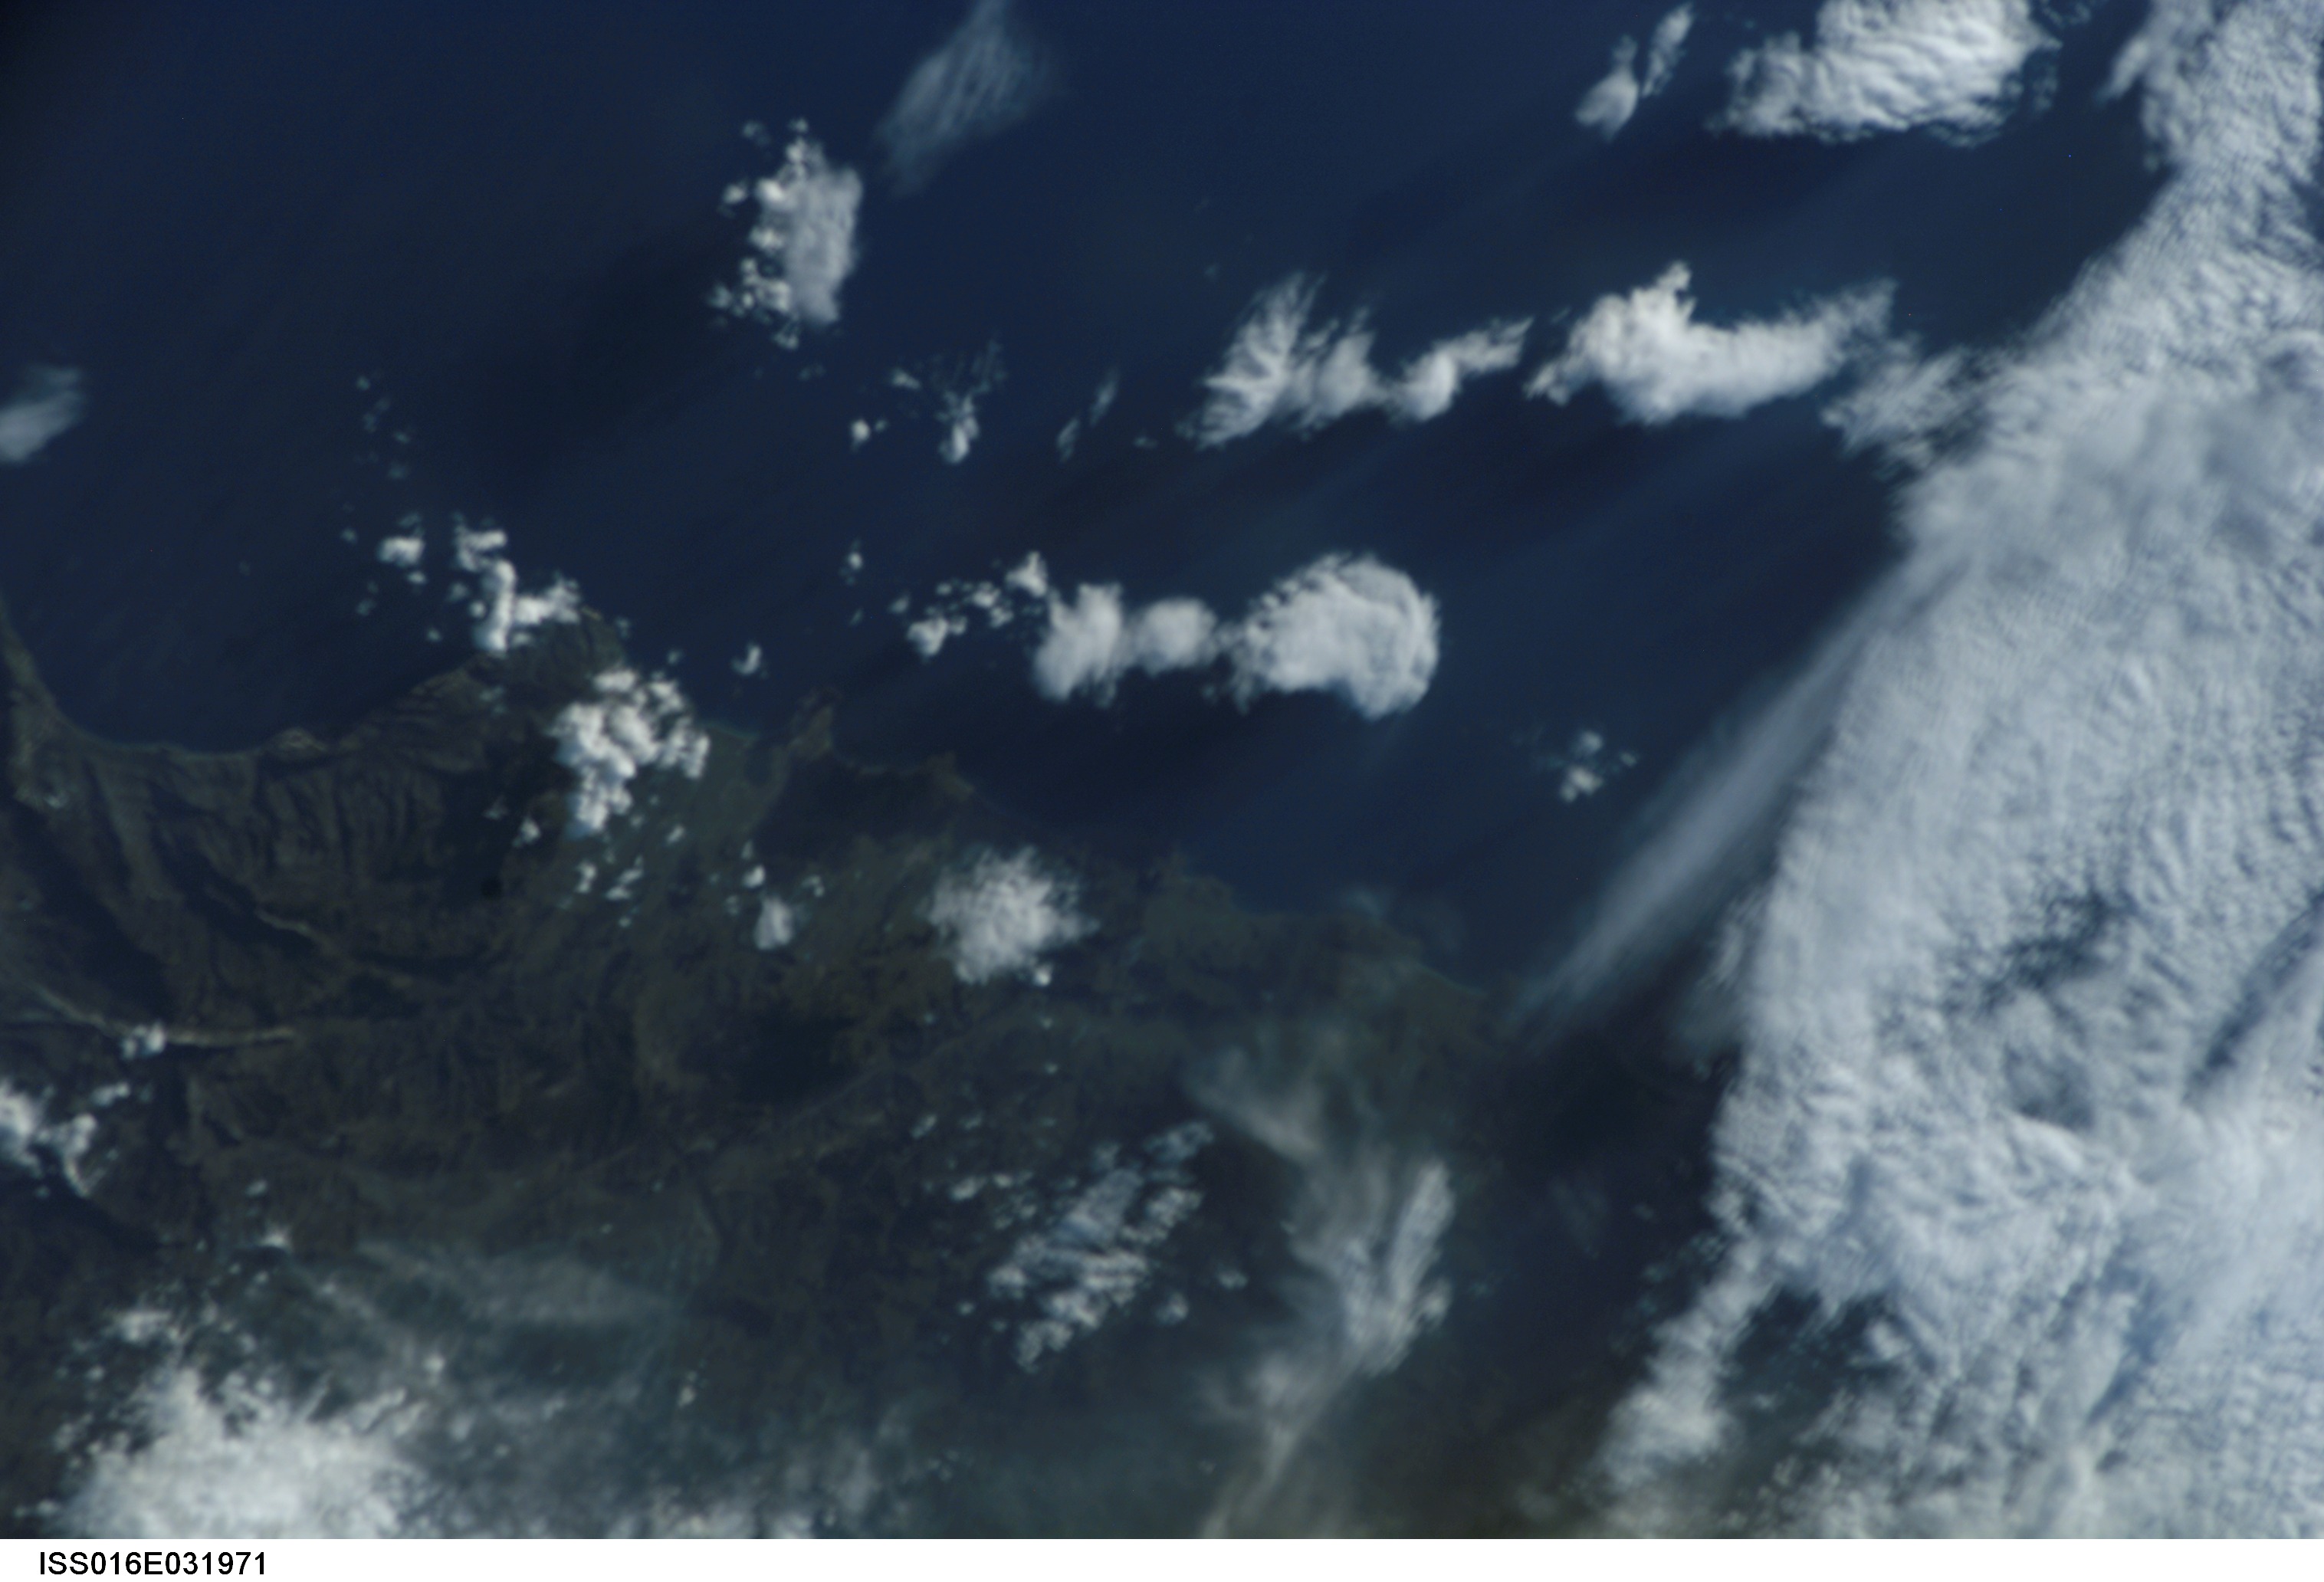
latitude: 39.8
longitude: 9.7
